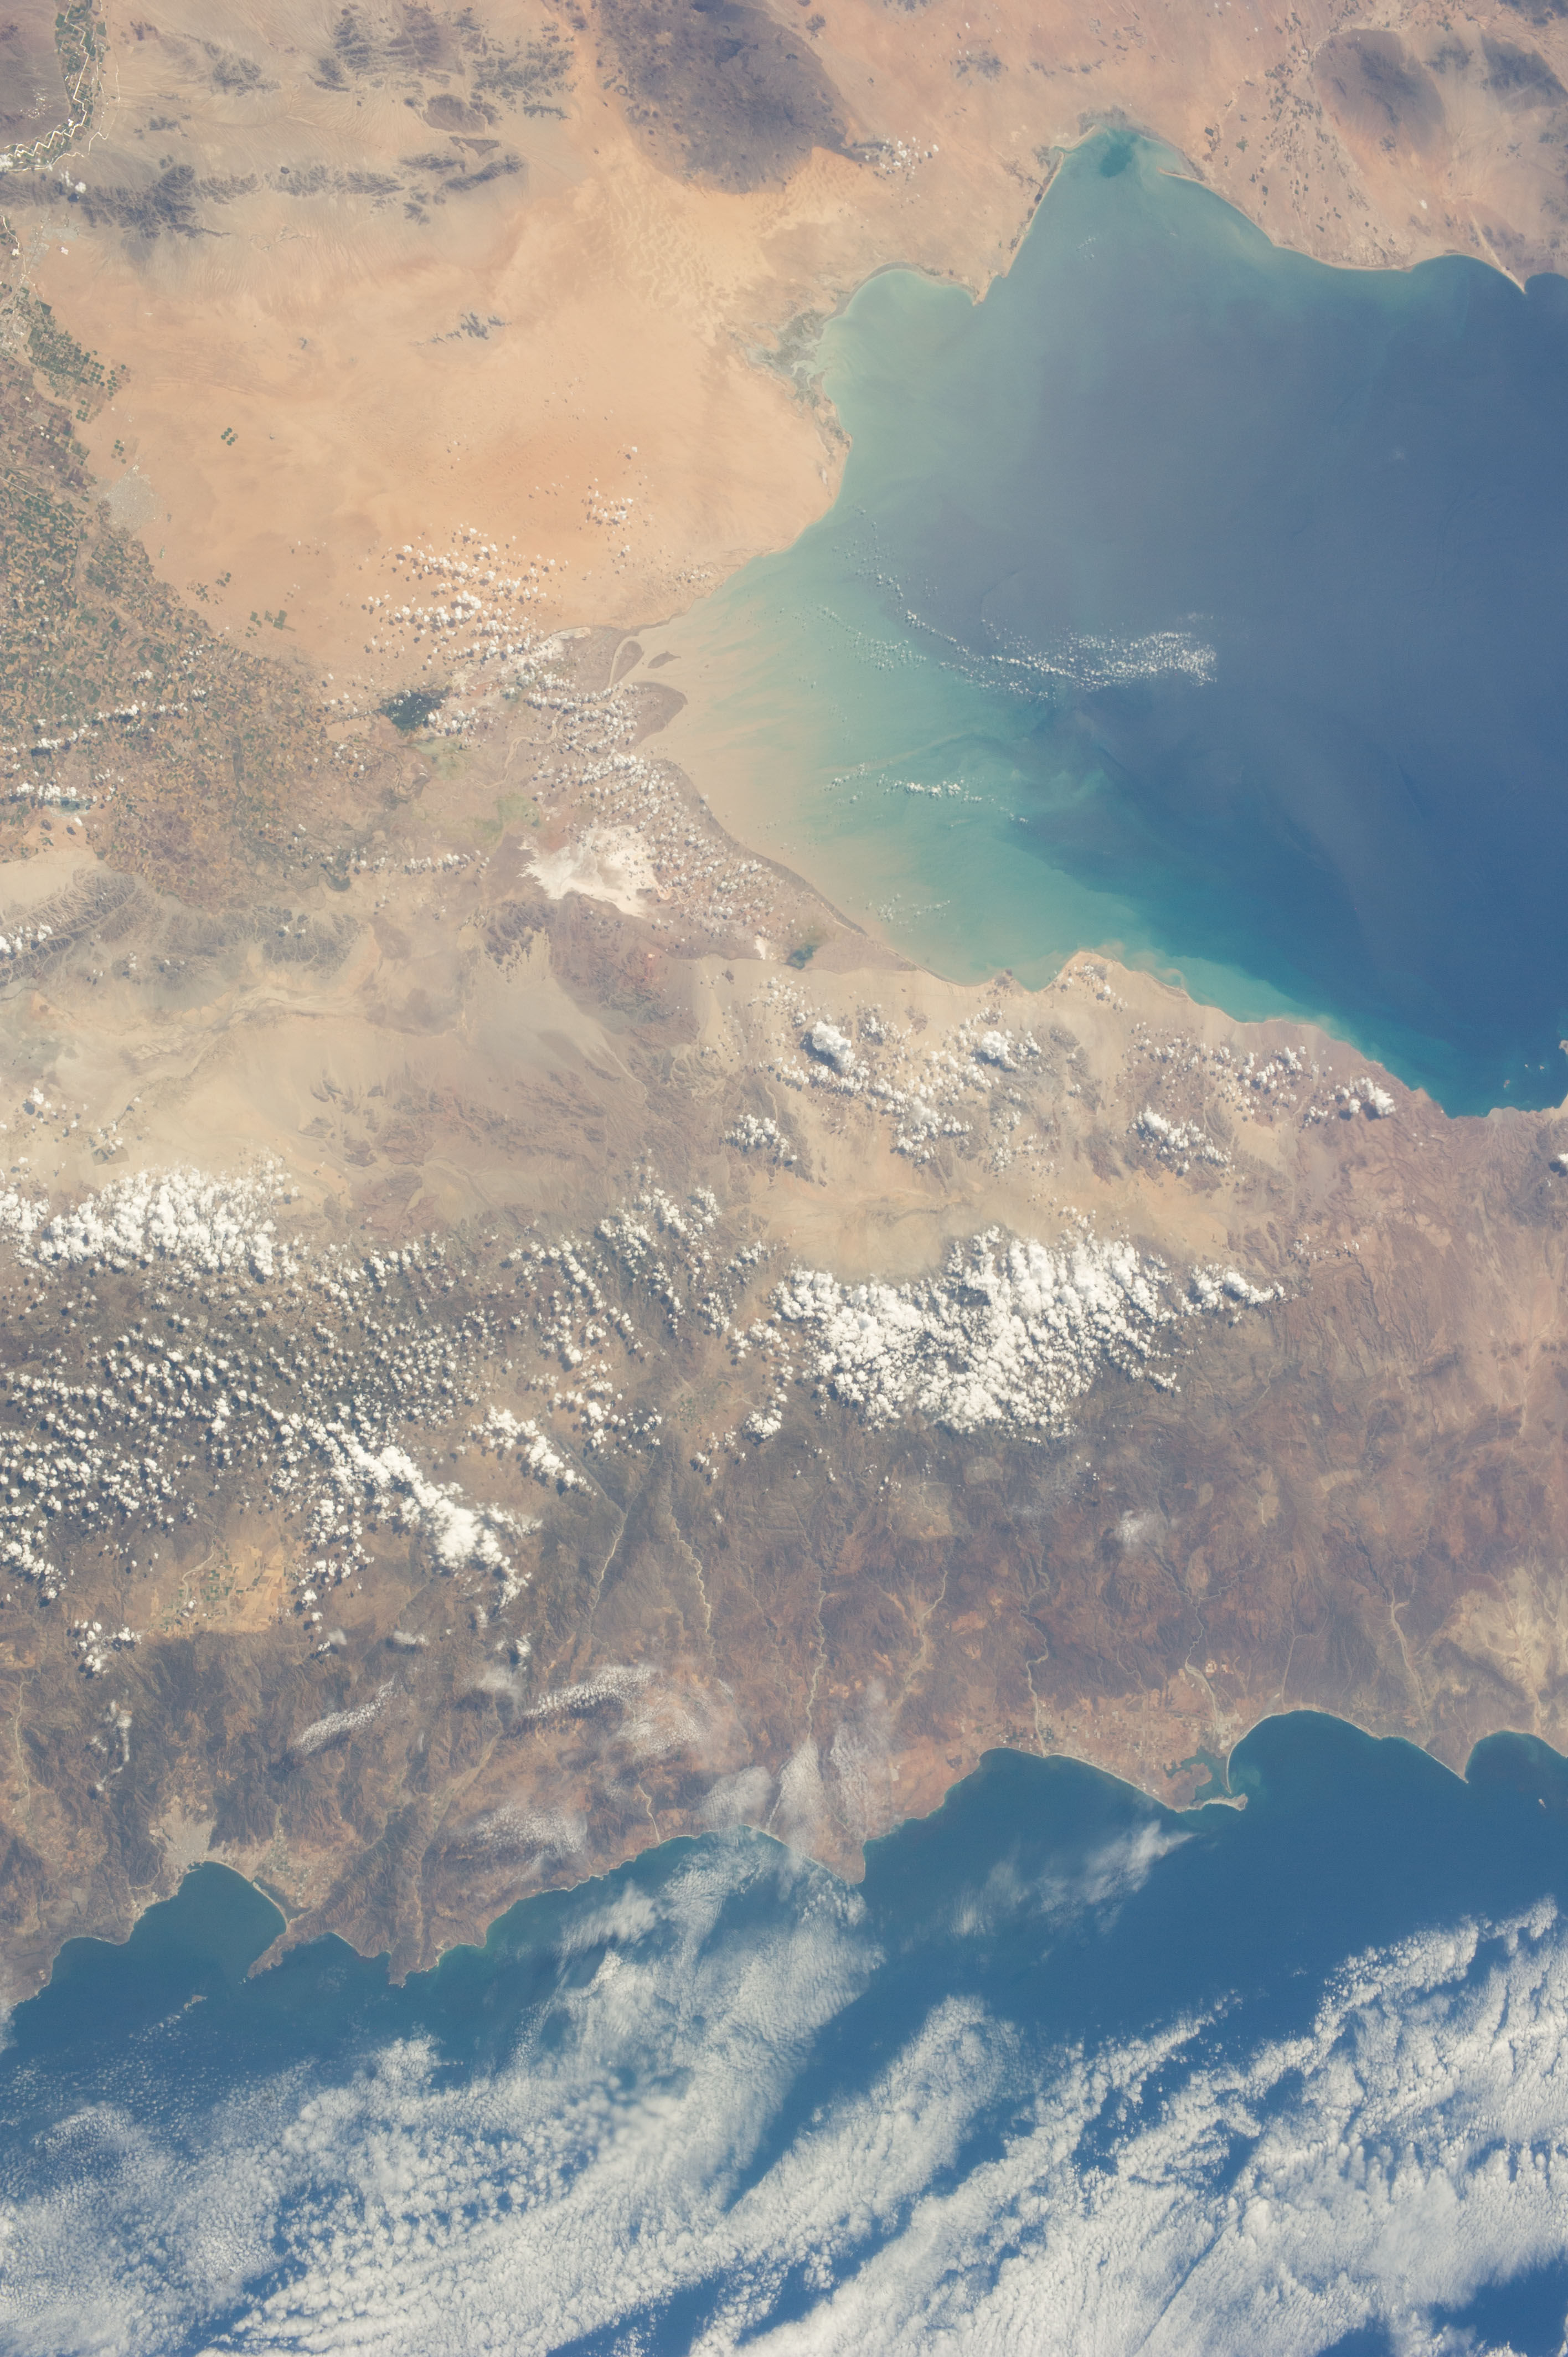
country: MEXICO
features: O.
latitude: 31.5
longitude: -115.5
